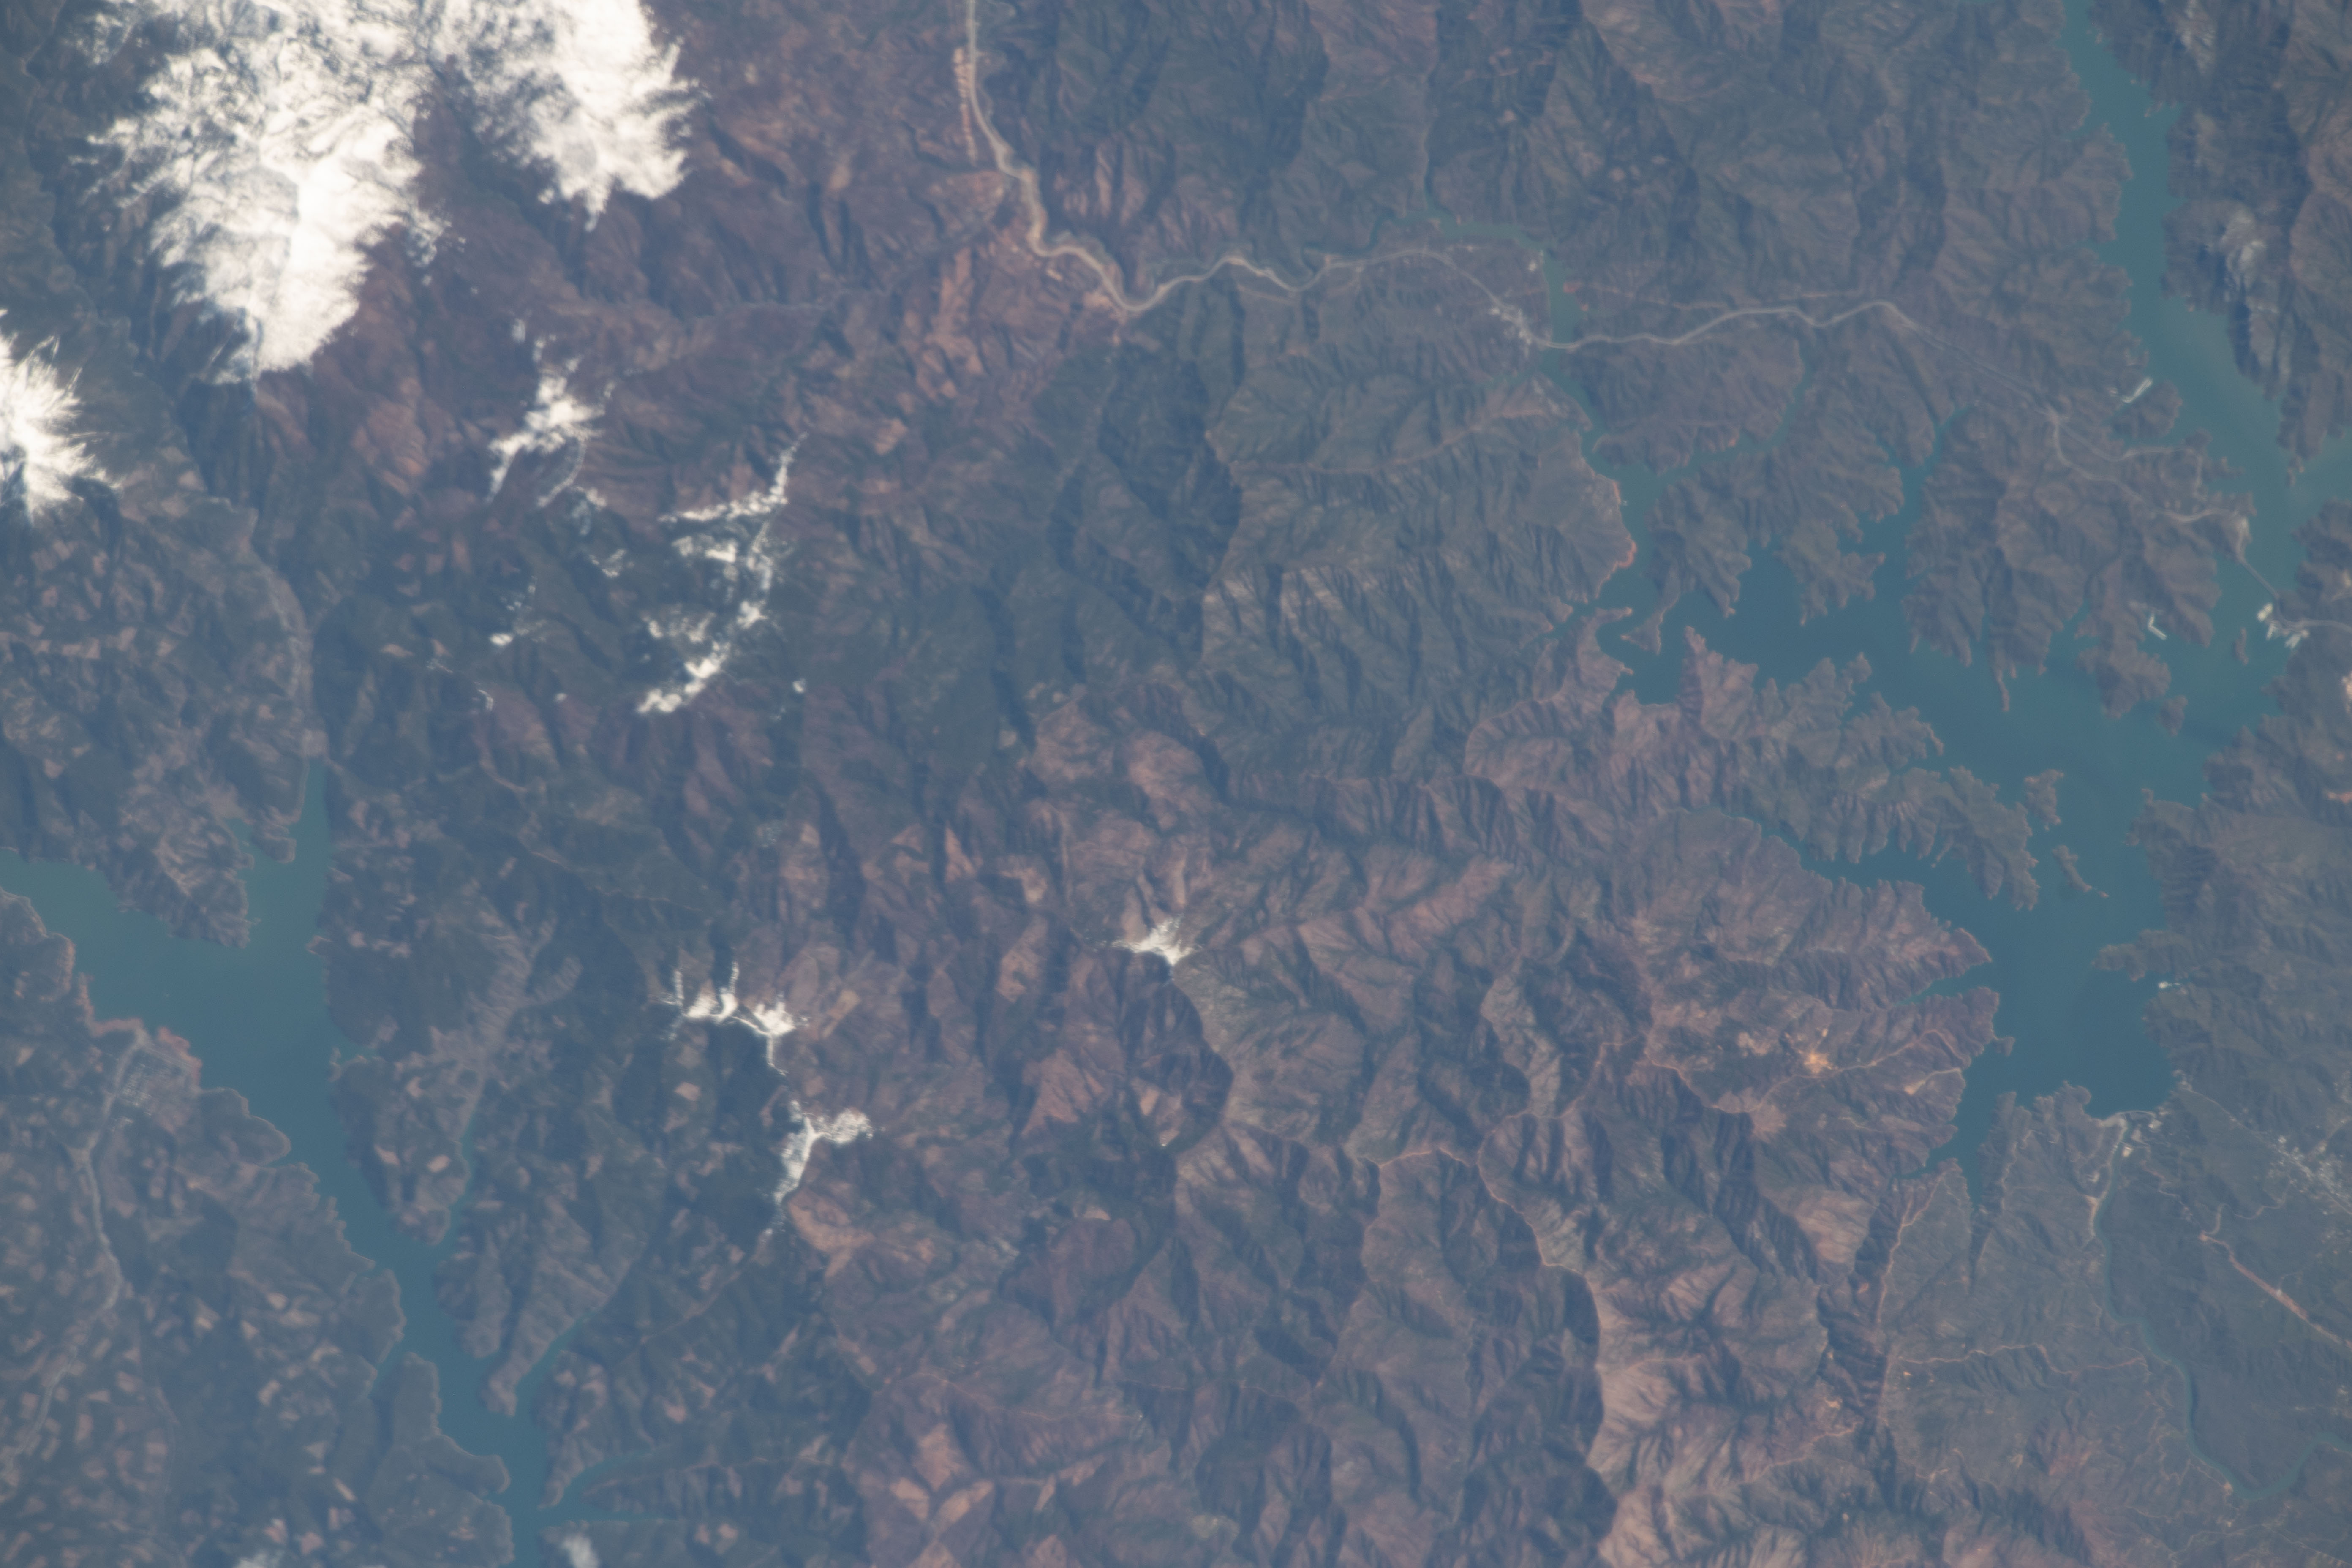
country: USA-CALIFORNIA
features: LAKEHEAD, SHASTA LAKE
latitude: 40.9
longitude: -122.5
